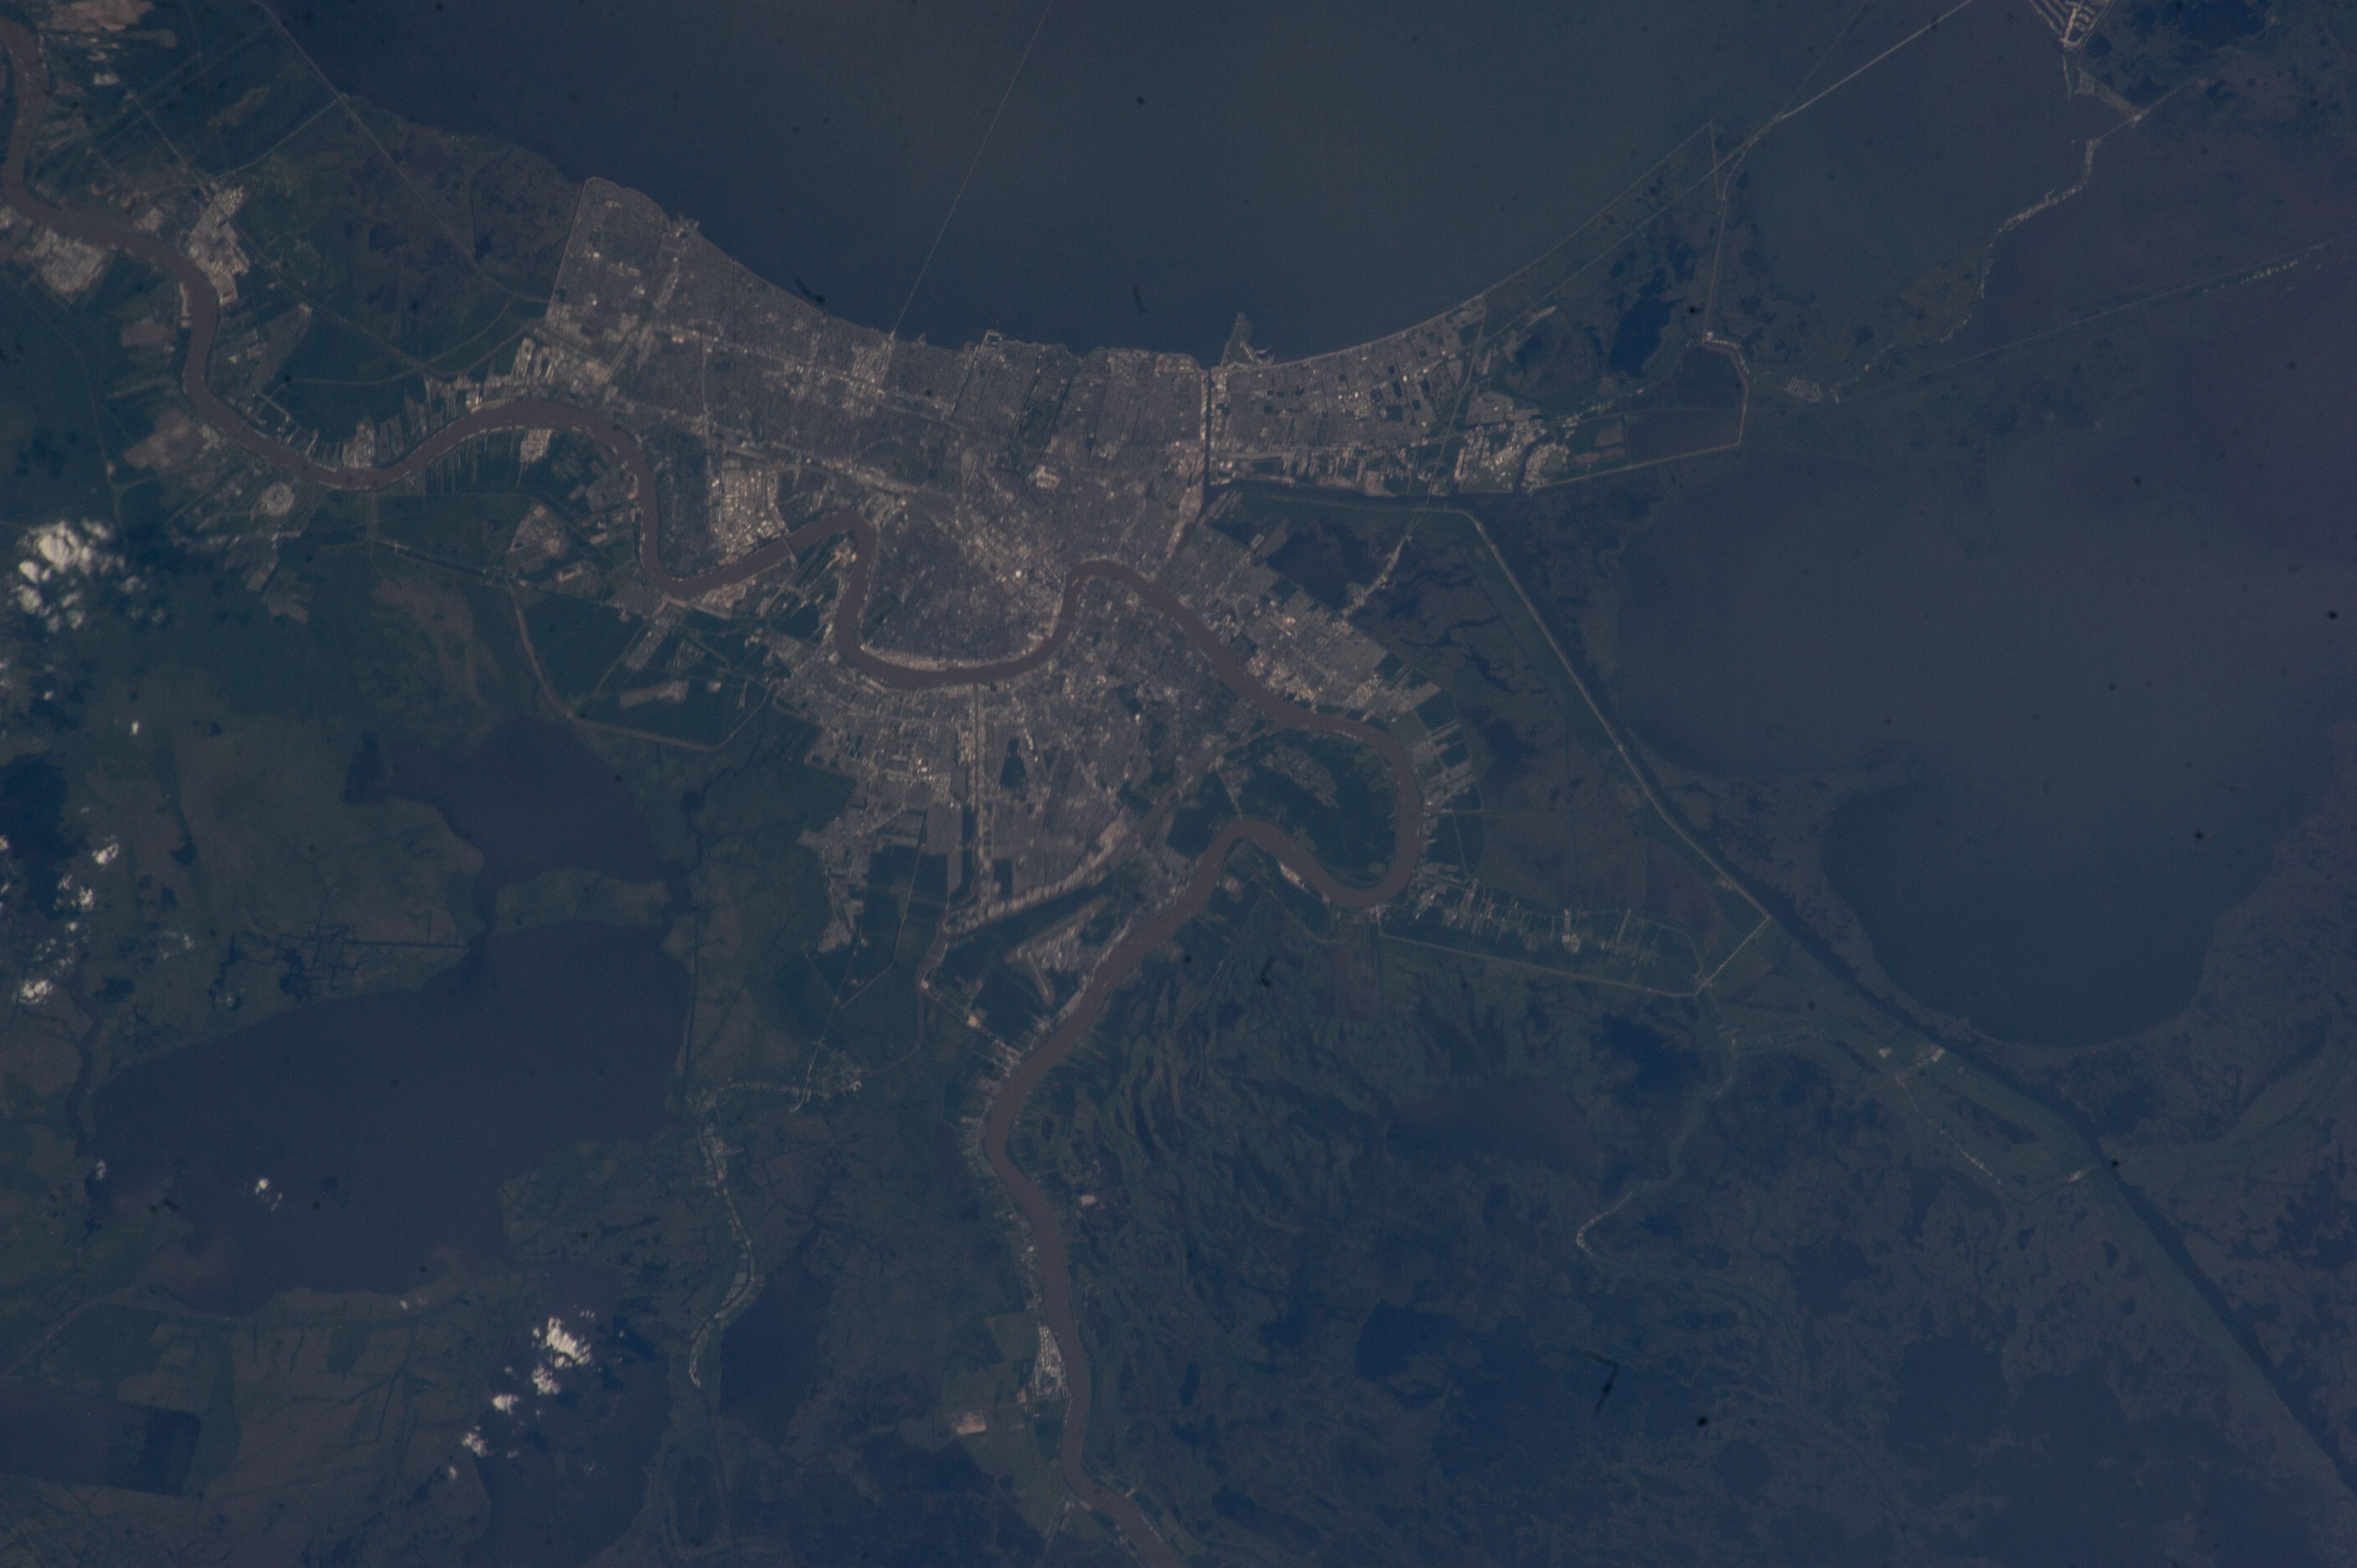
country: USA-LOUISIANA
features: NEW ORLEANS, LAKE BORGNE, GRETNA, ST ROSE, LAKE SALVADOR, COASTLINE, SALVADOR WILDLIFE MANAGEMENT AREA, JEAN LAFITTE NATIONAL HISTORIAL ARK AND PRESERVE
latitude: 29.9
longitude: -90.0
